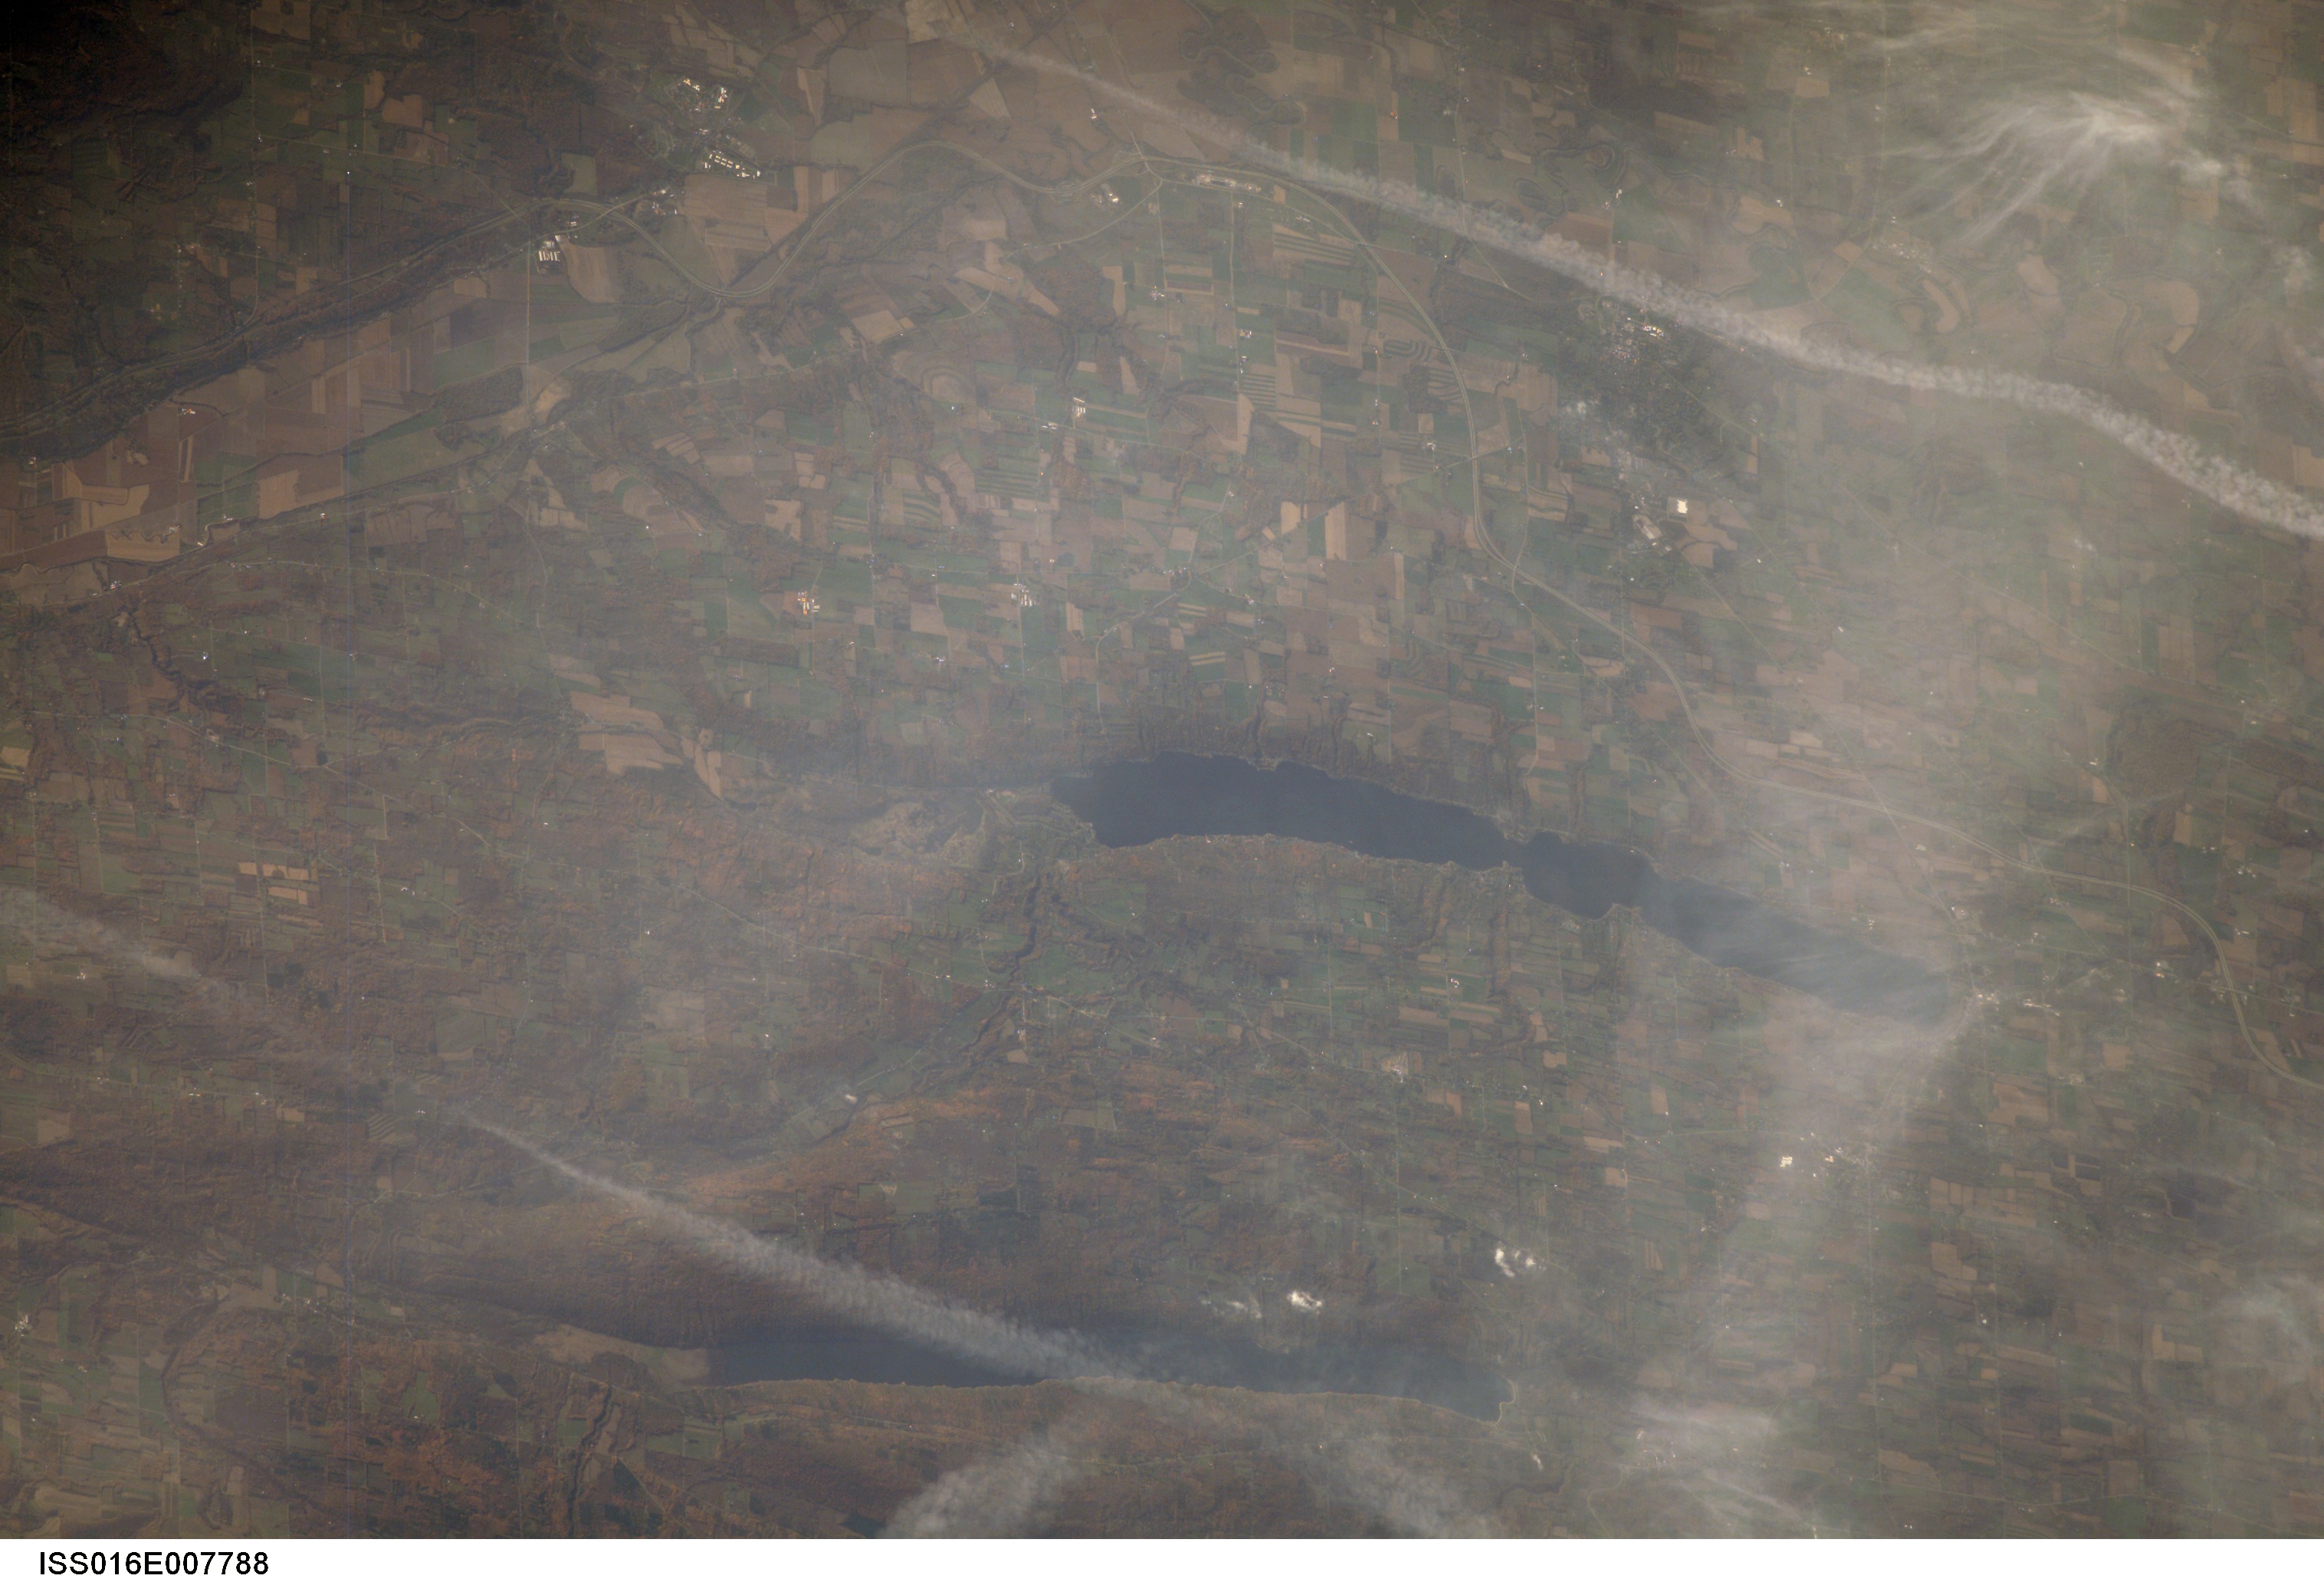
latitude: 42.7
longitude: -77.7
